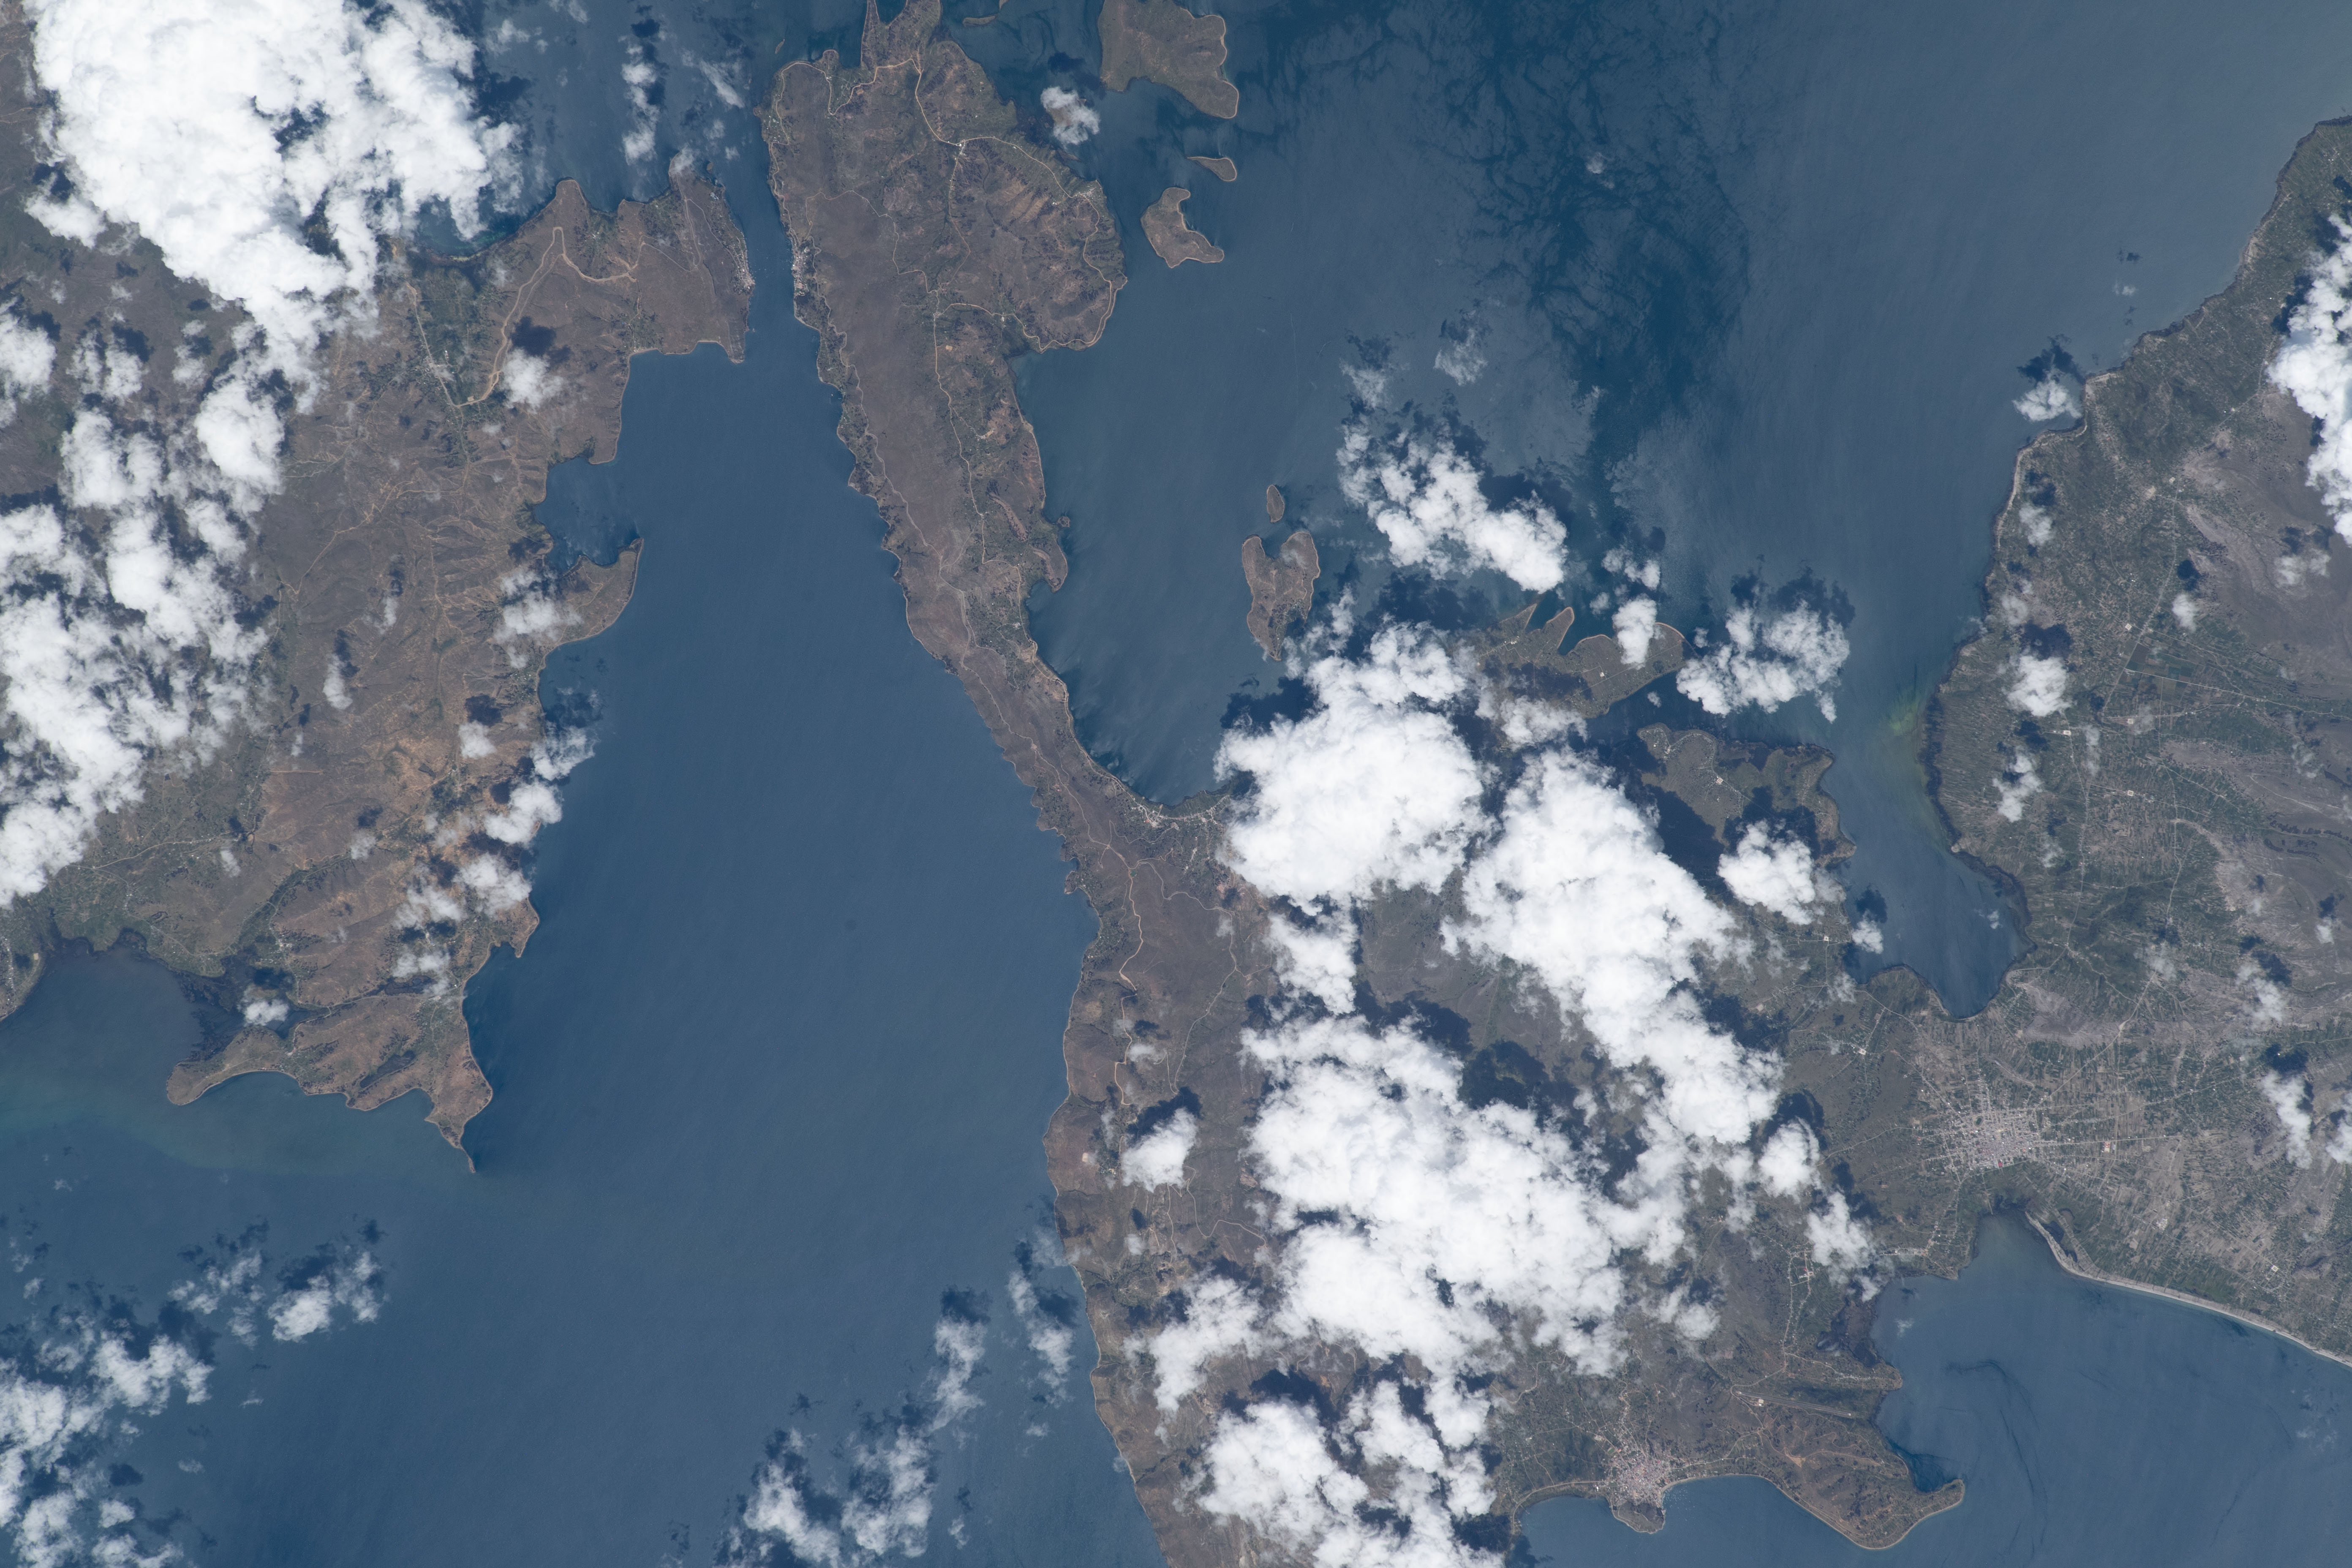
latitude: -16.2
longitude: -69.0
